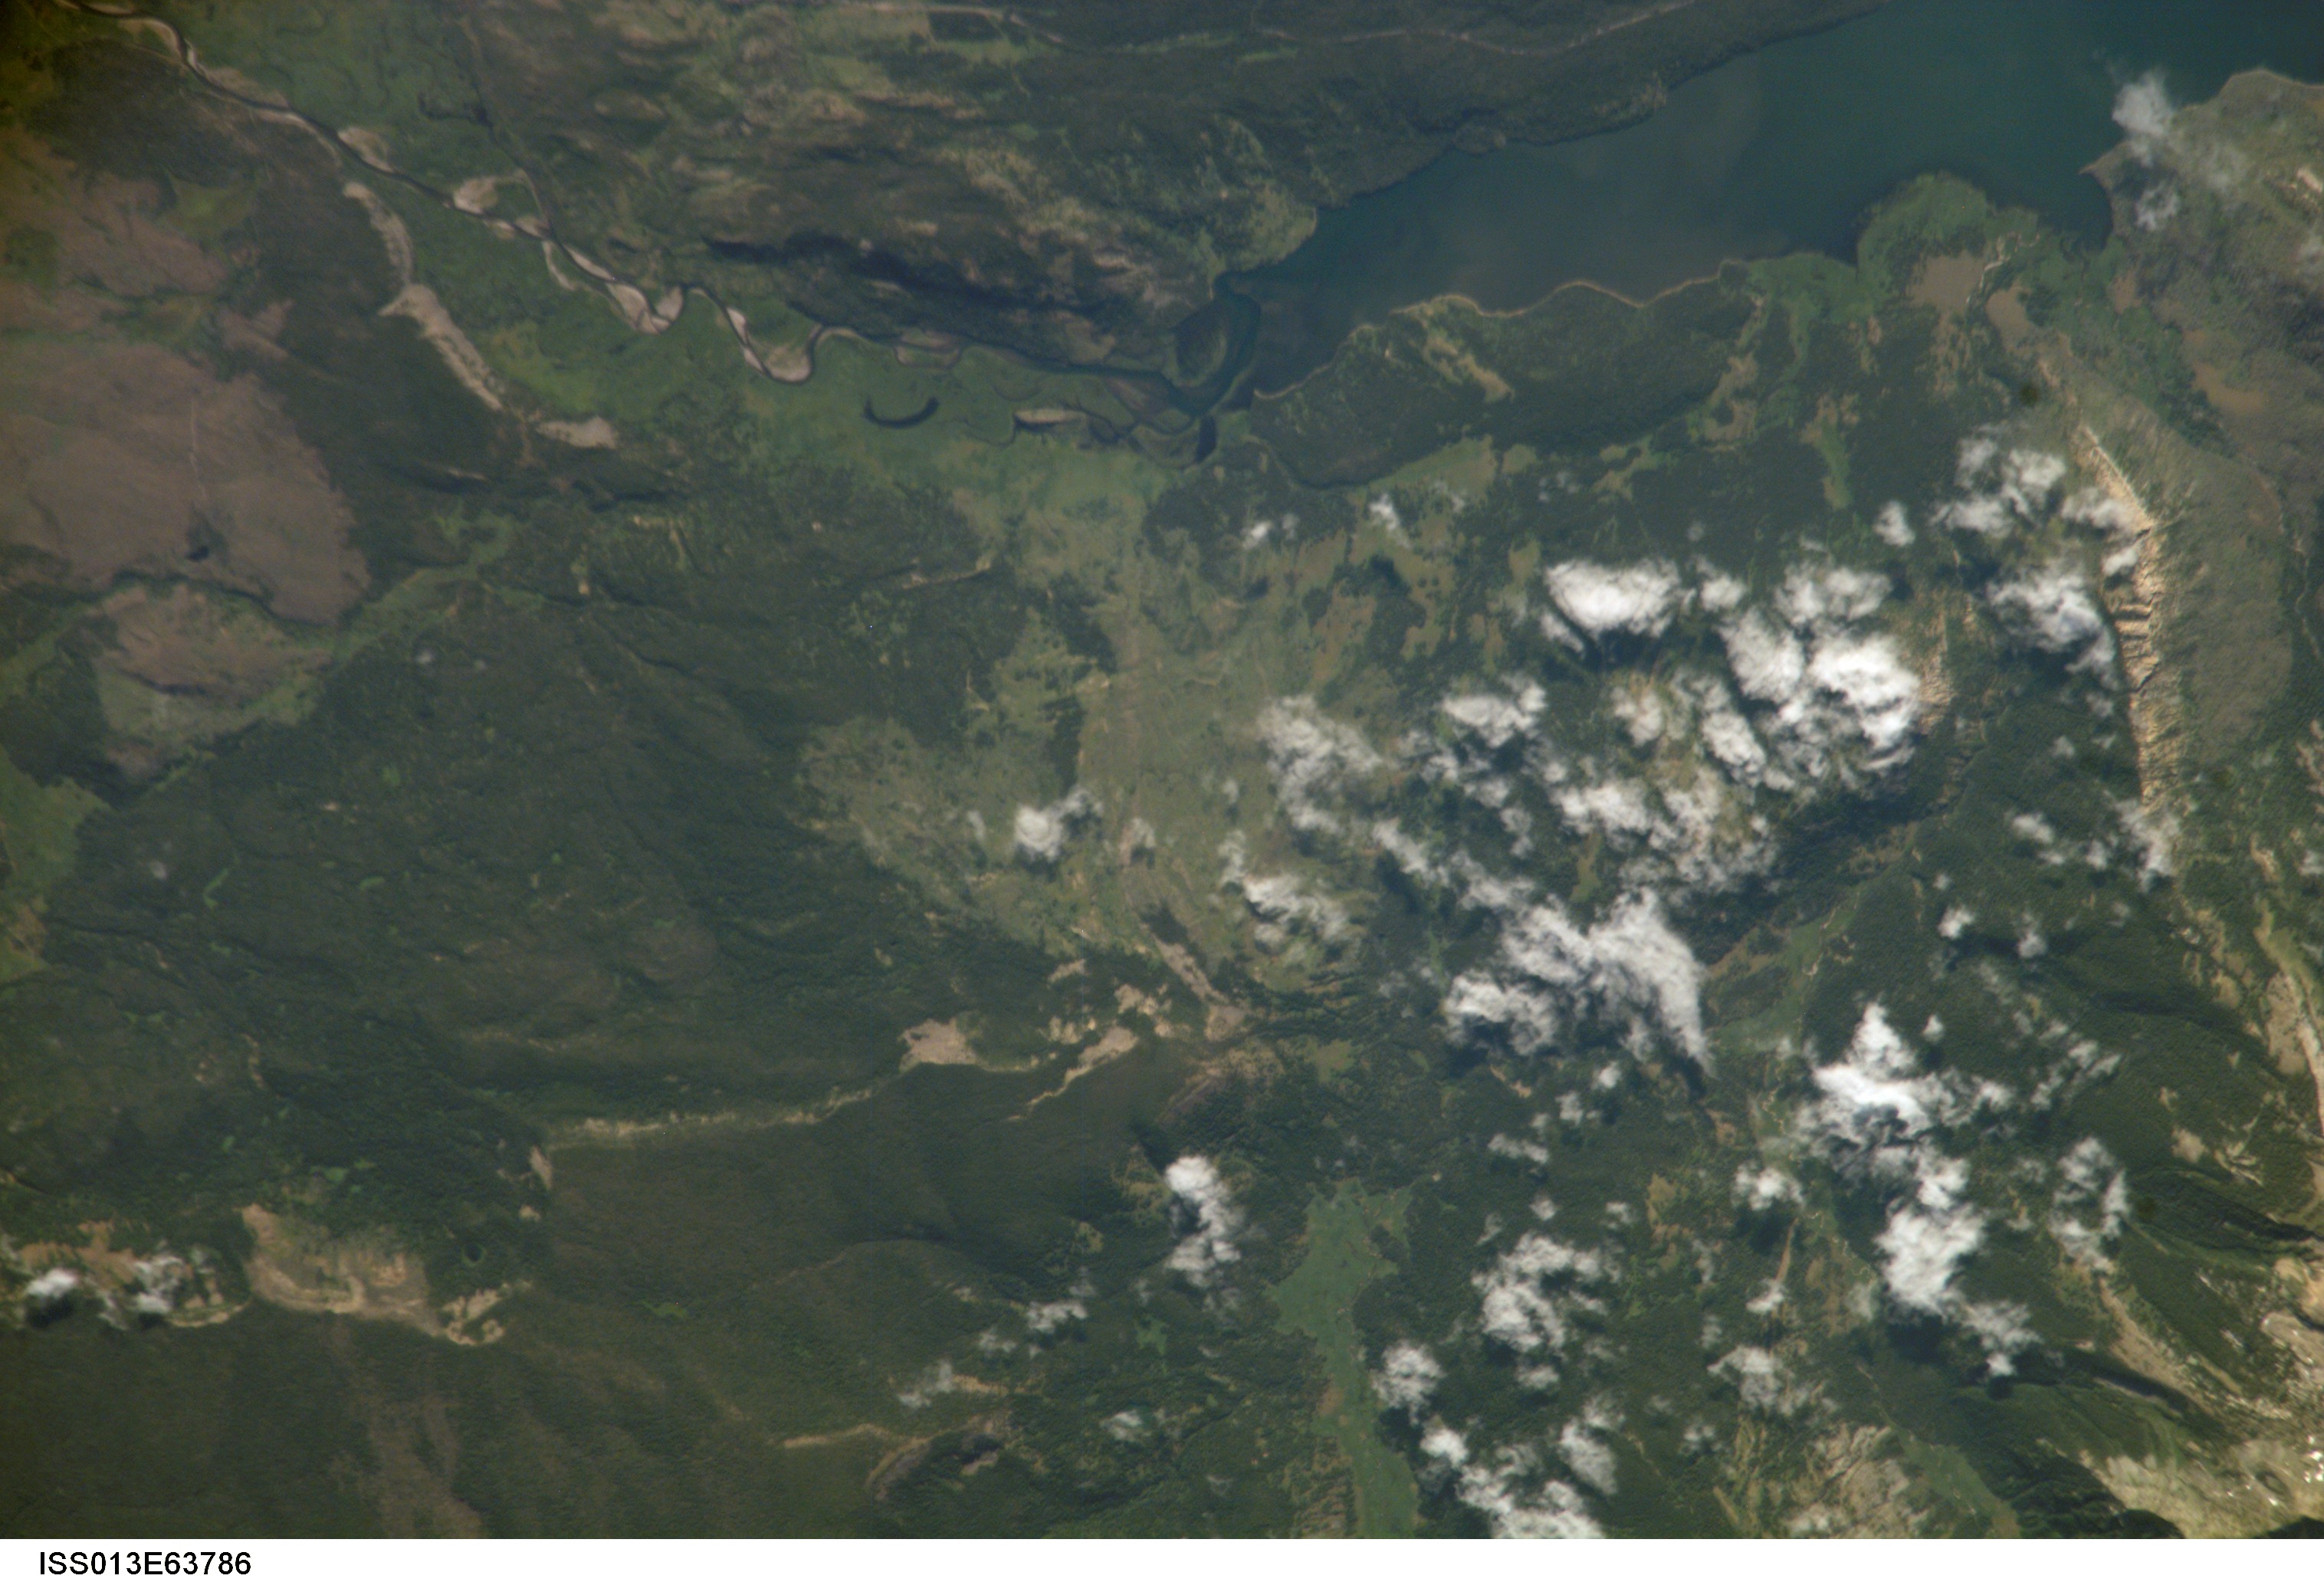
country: USA-WYOMING
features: STEAMBOAT MTN., JACKSON LAKE
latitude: 44.0
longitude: -110.7
